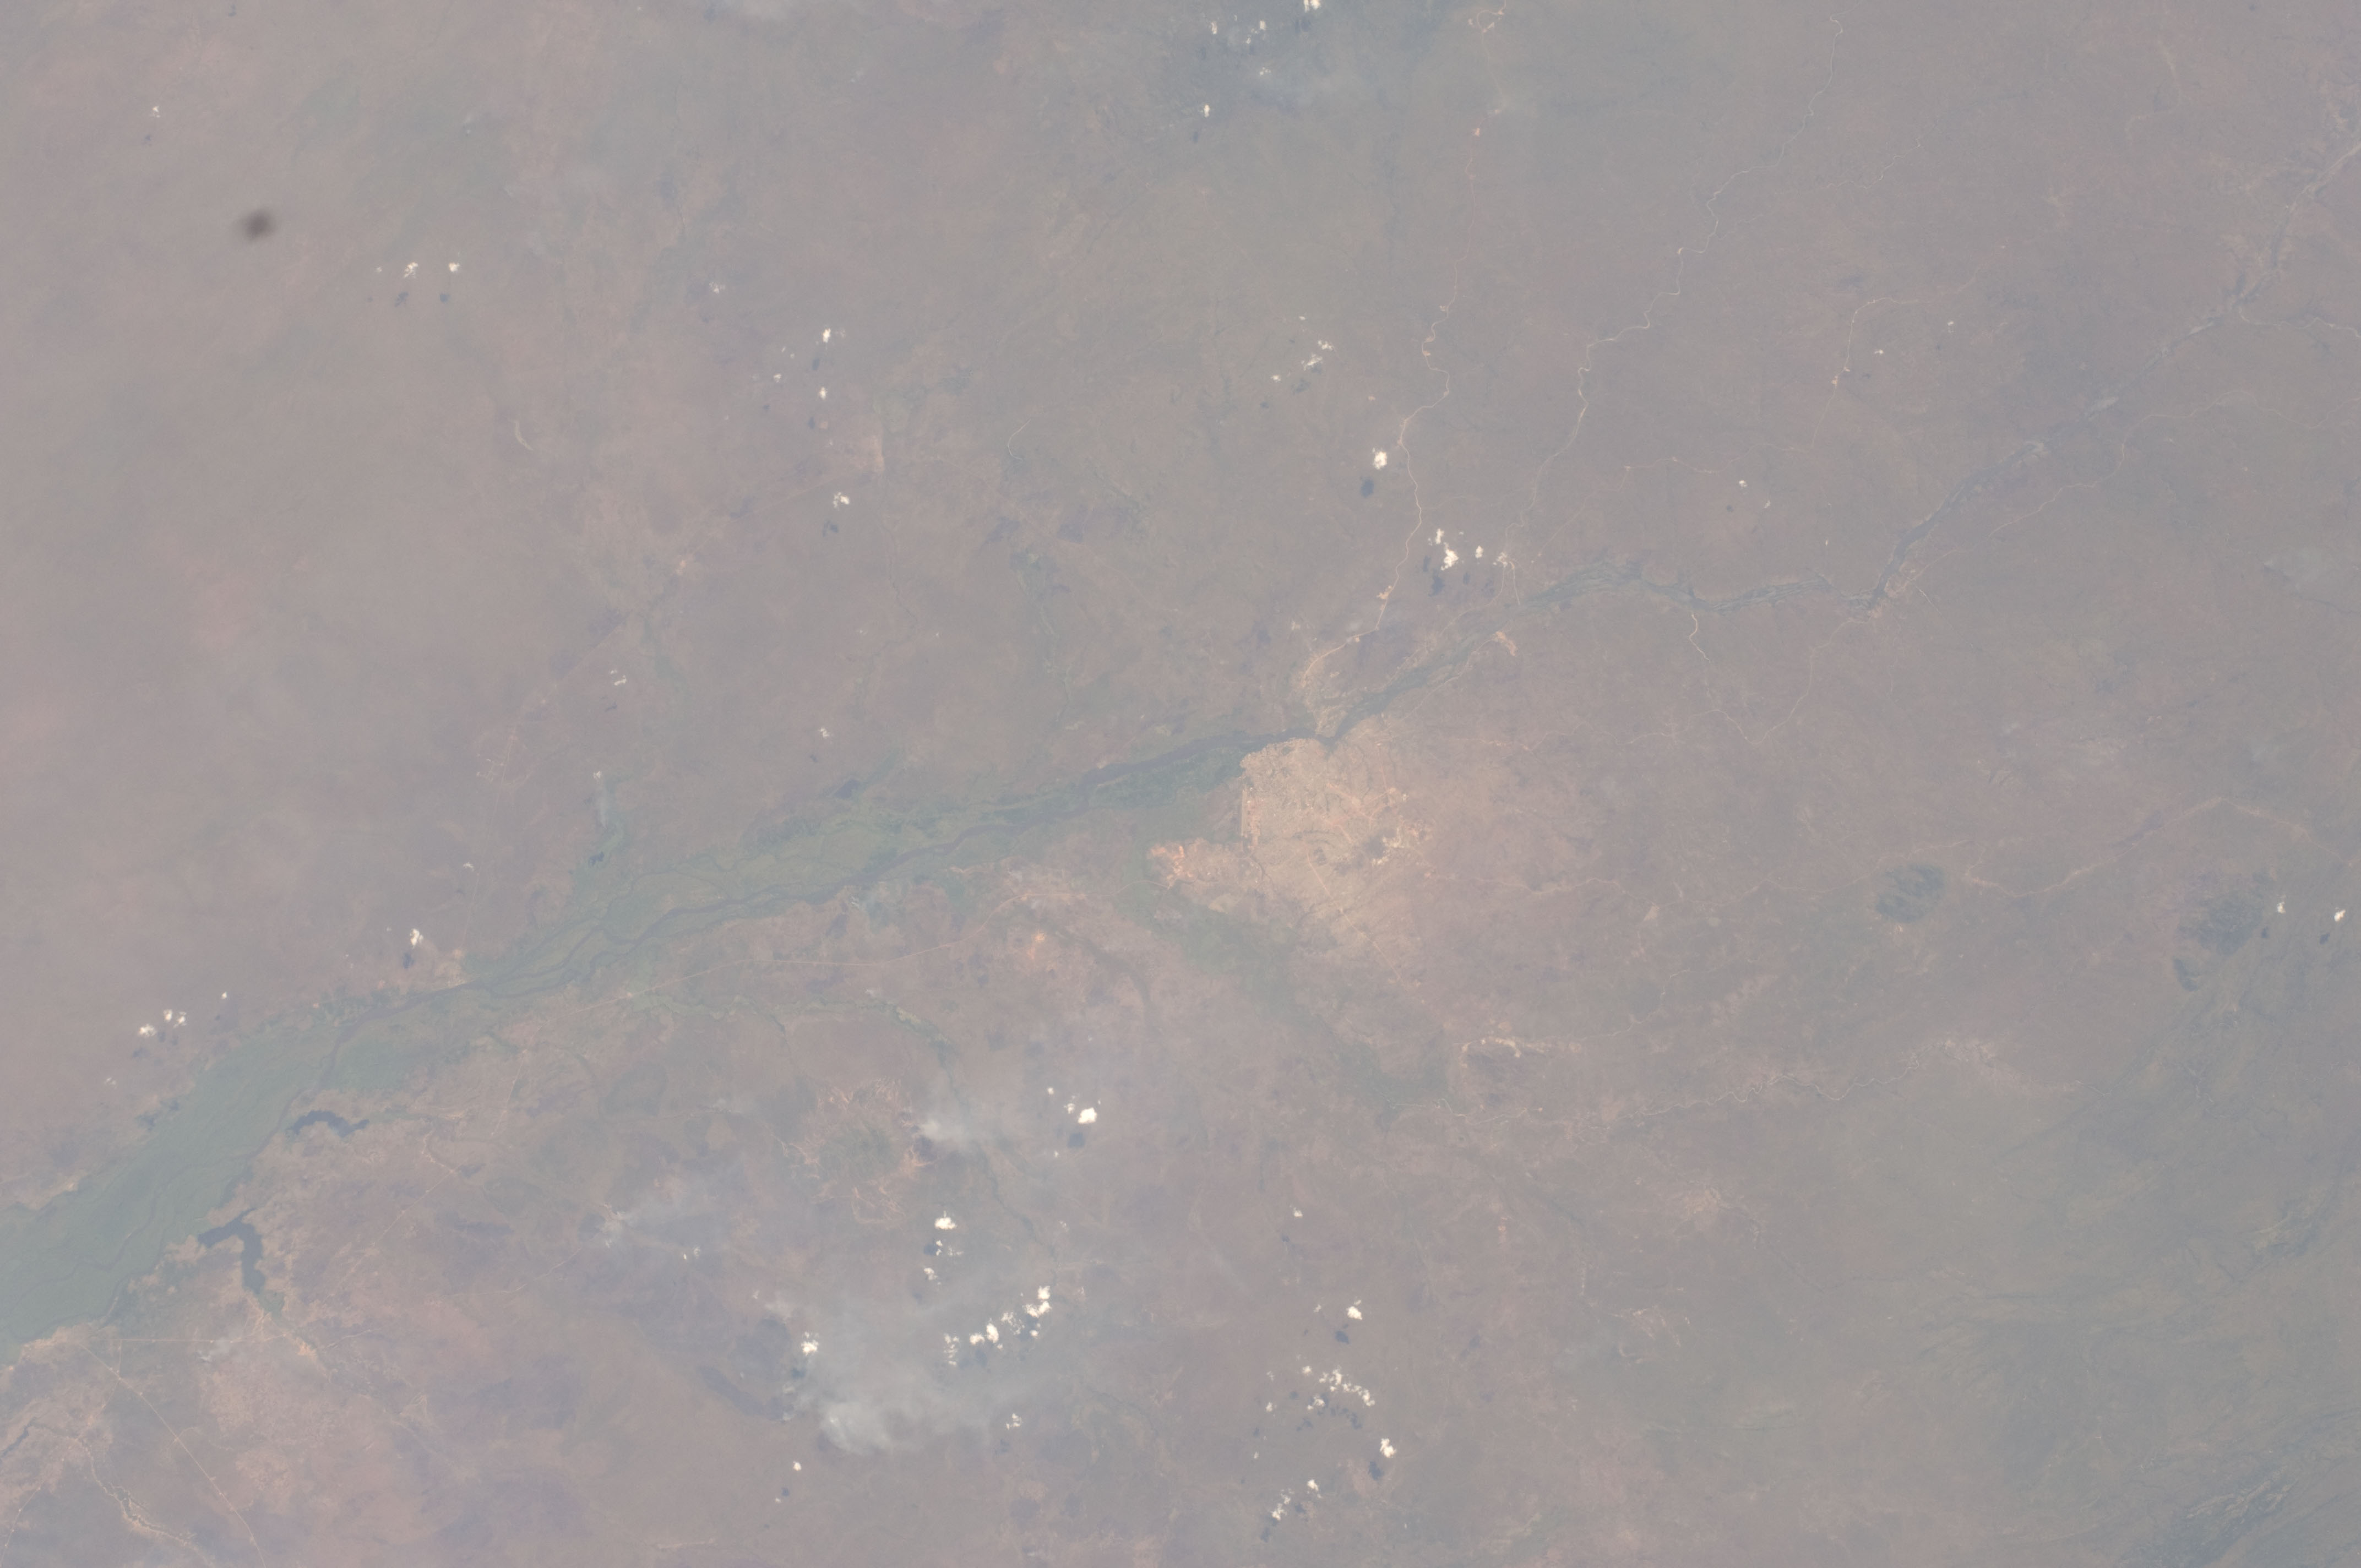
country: SUDAN
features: JUBA, WHITE NILE, WETLANDS, ROADS, SMOKE PLUMES
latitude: 5.0
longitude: 31.5
